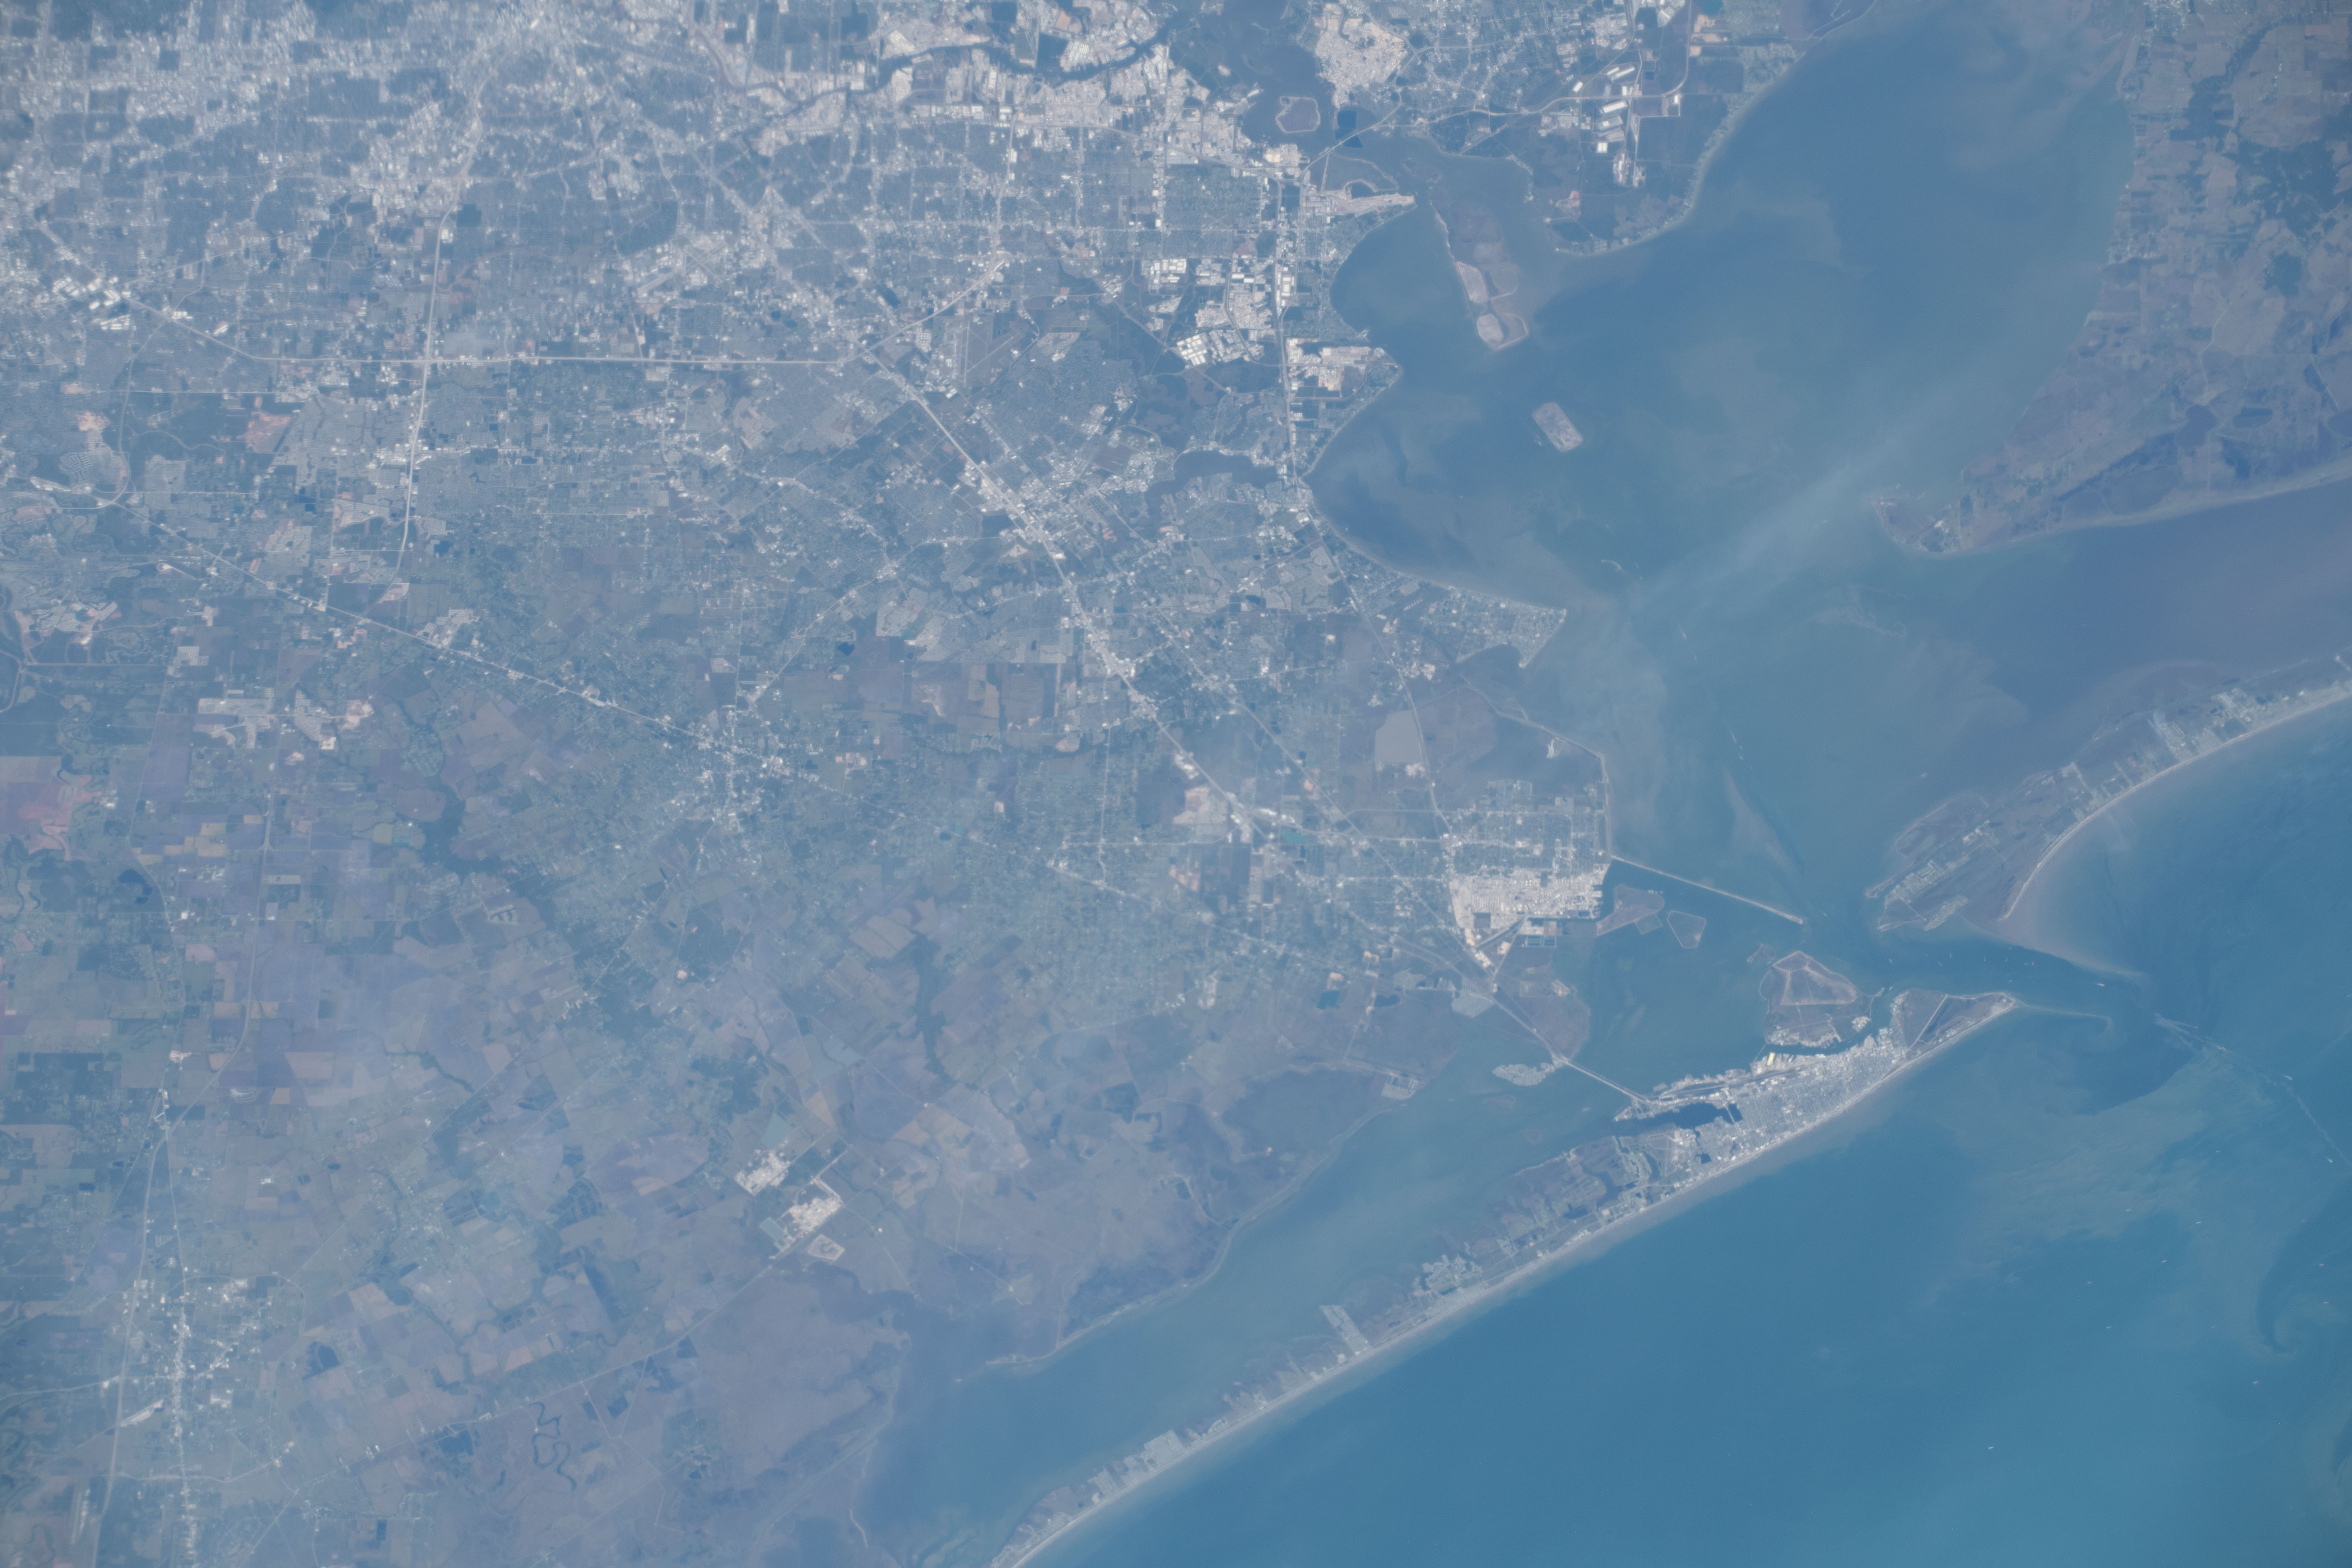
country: USA-TEXAS
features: GALVESTON BAY
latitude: 29.4
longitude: -95.0
